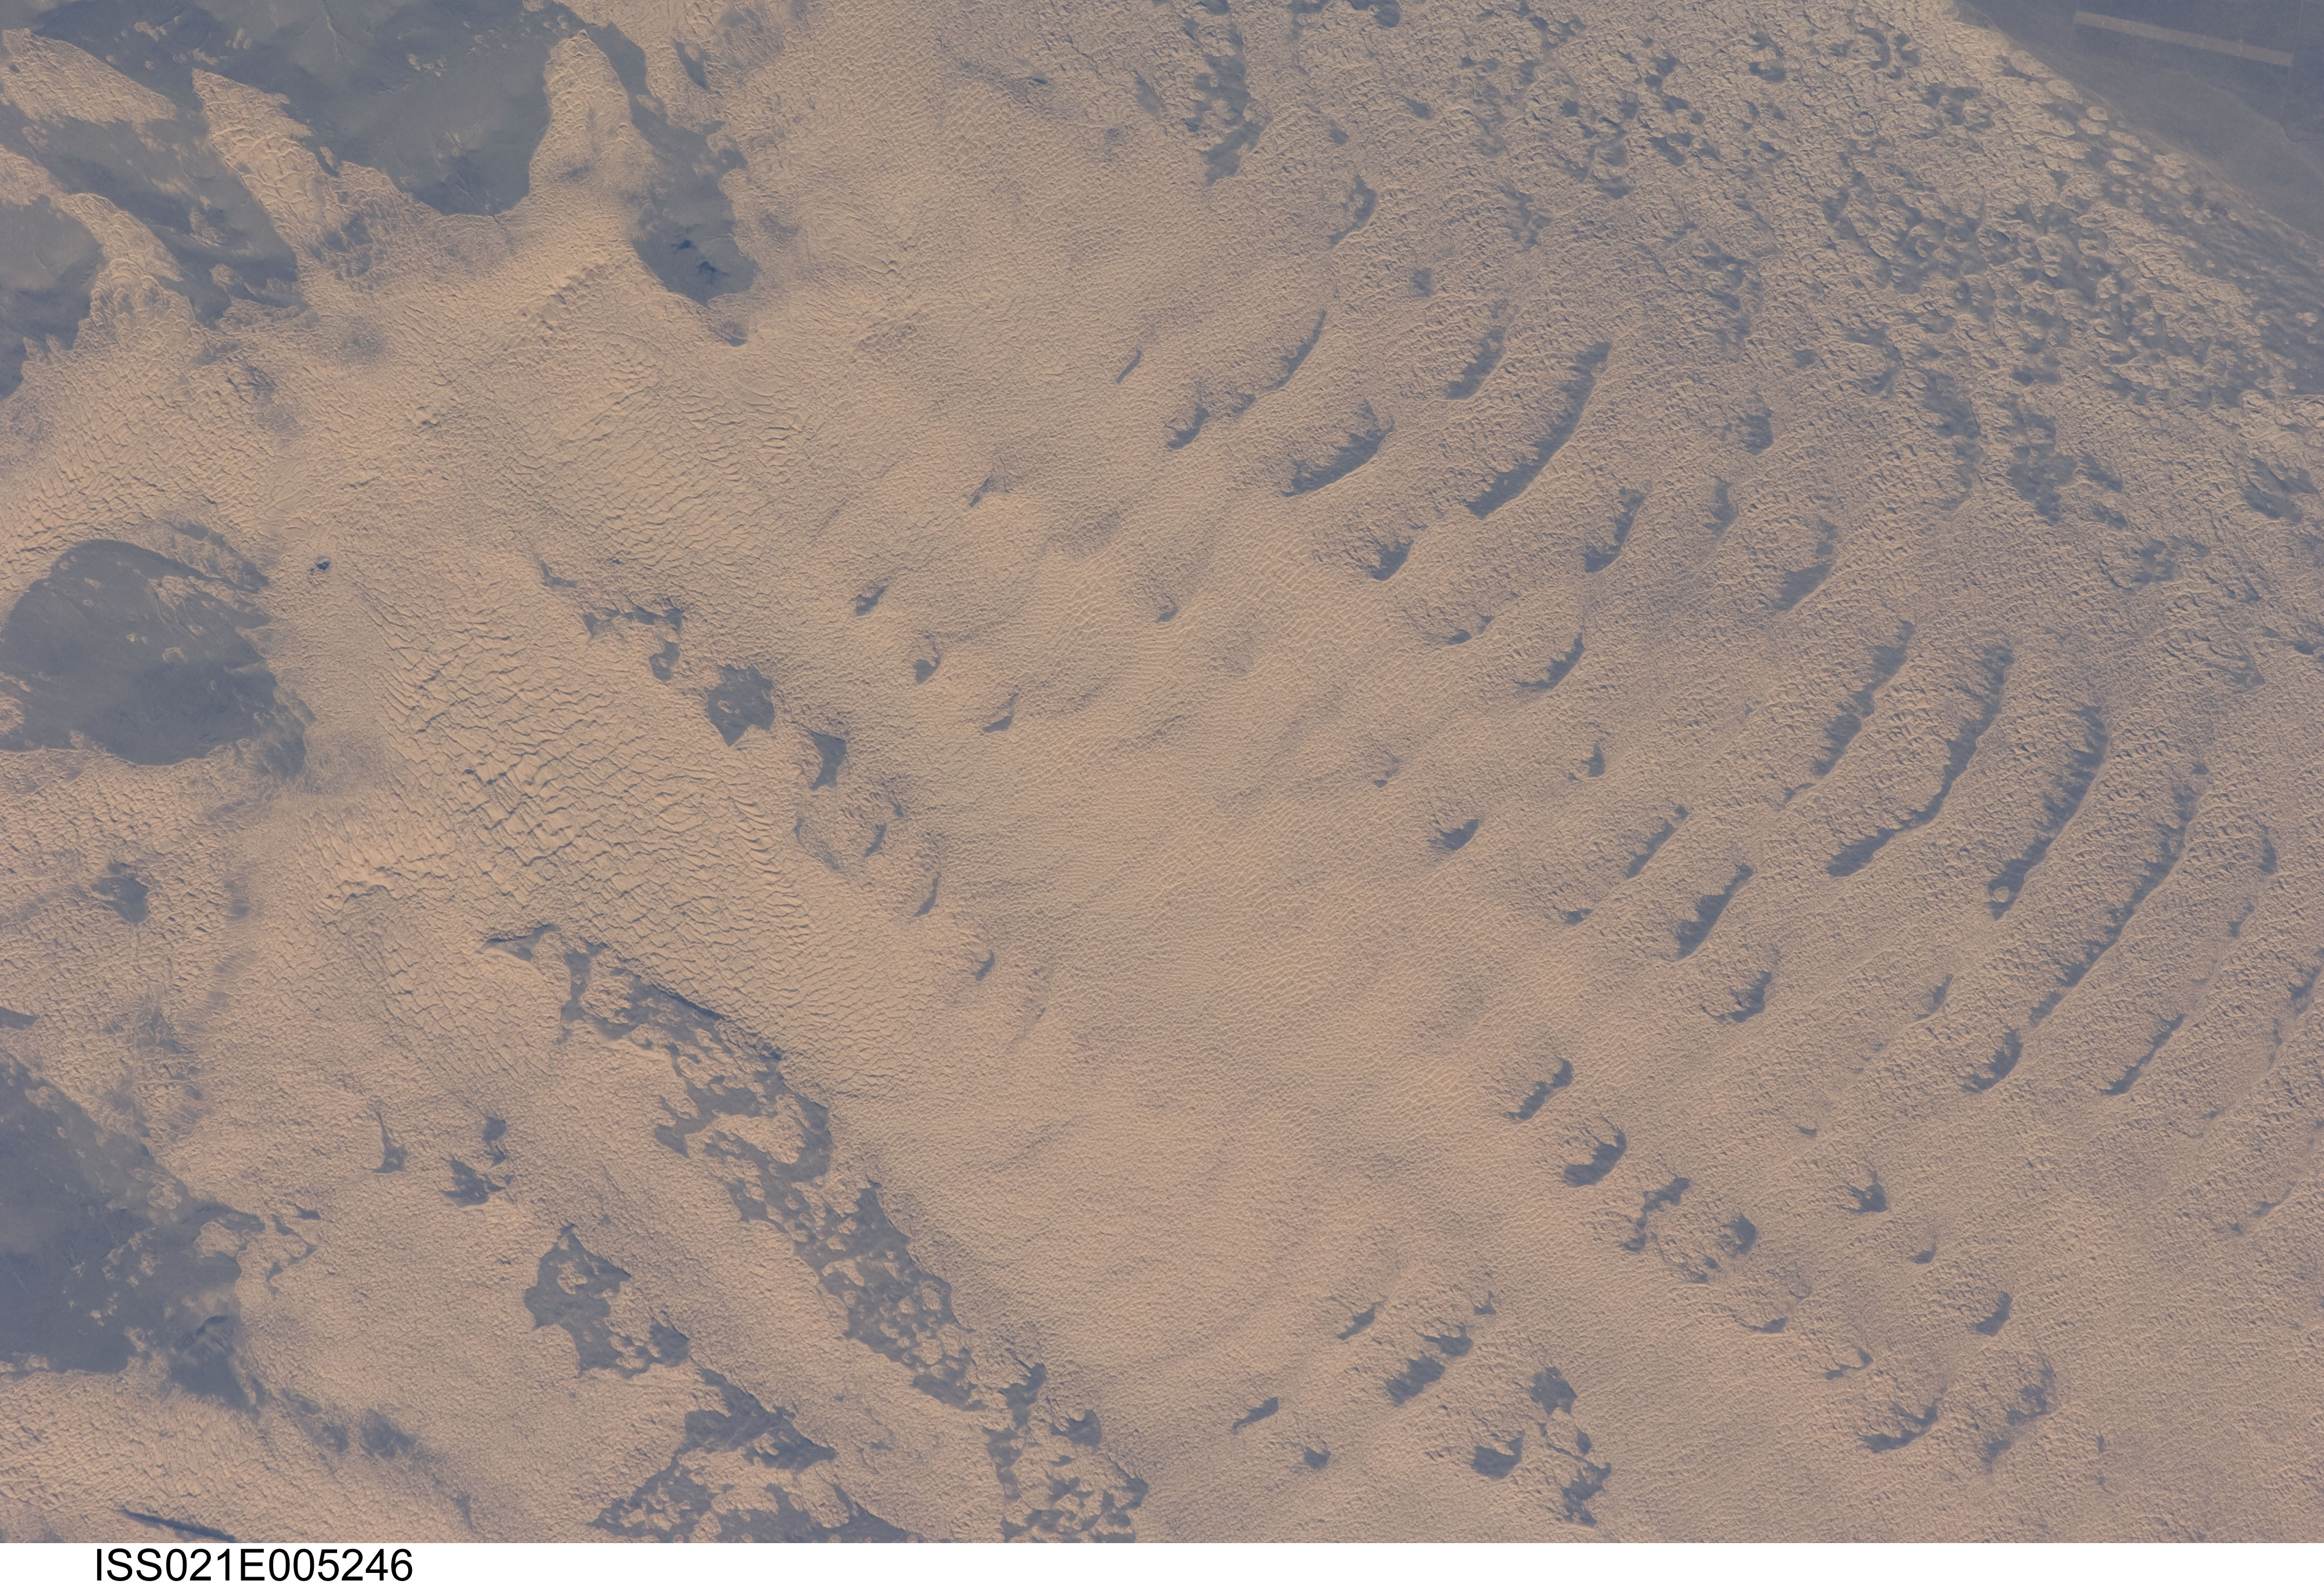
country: MONGOLIA
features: BORIG DEL ELS, DUNES
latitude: 49.9
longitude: 95.2
